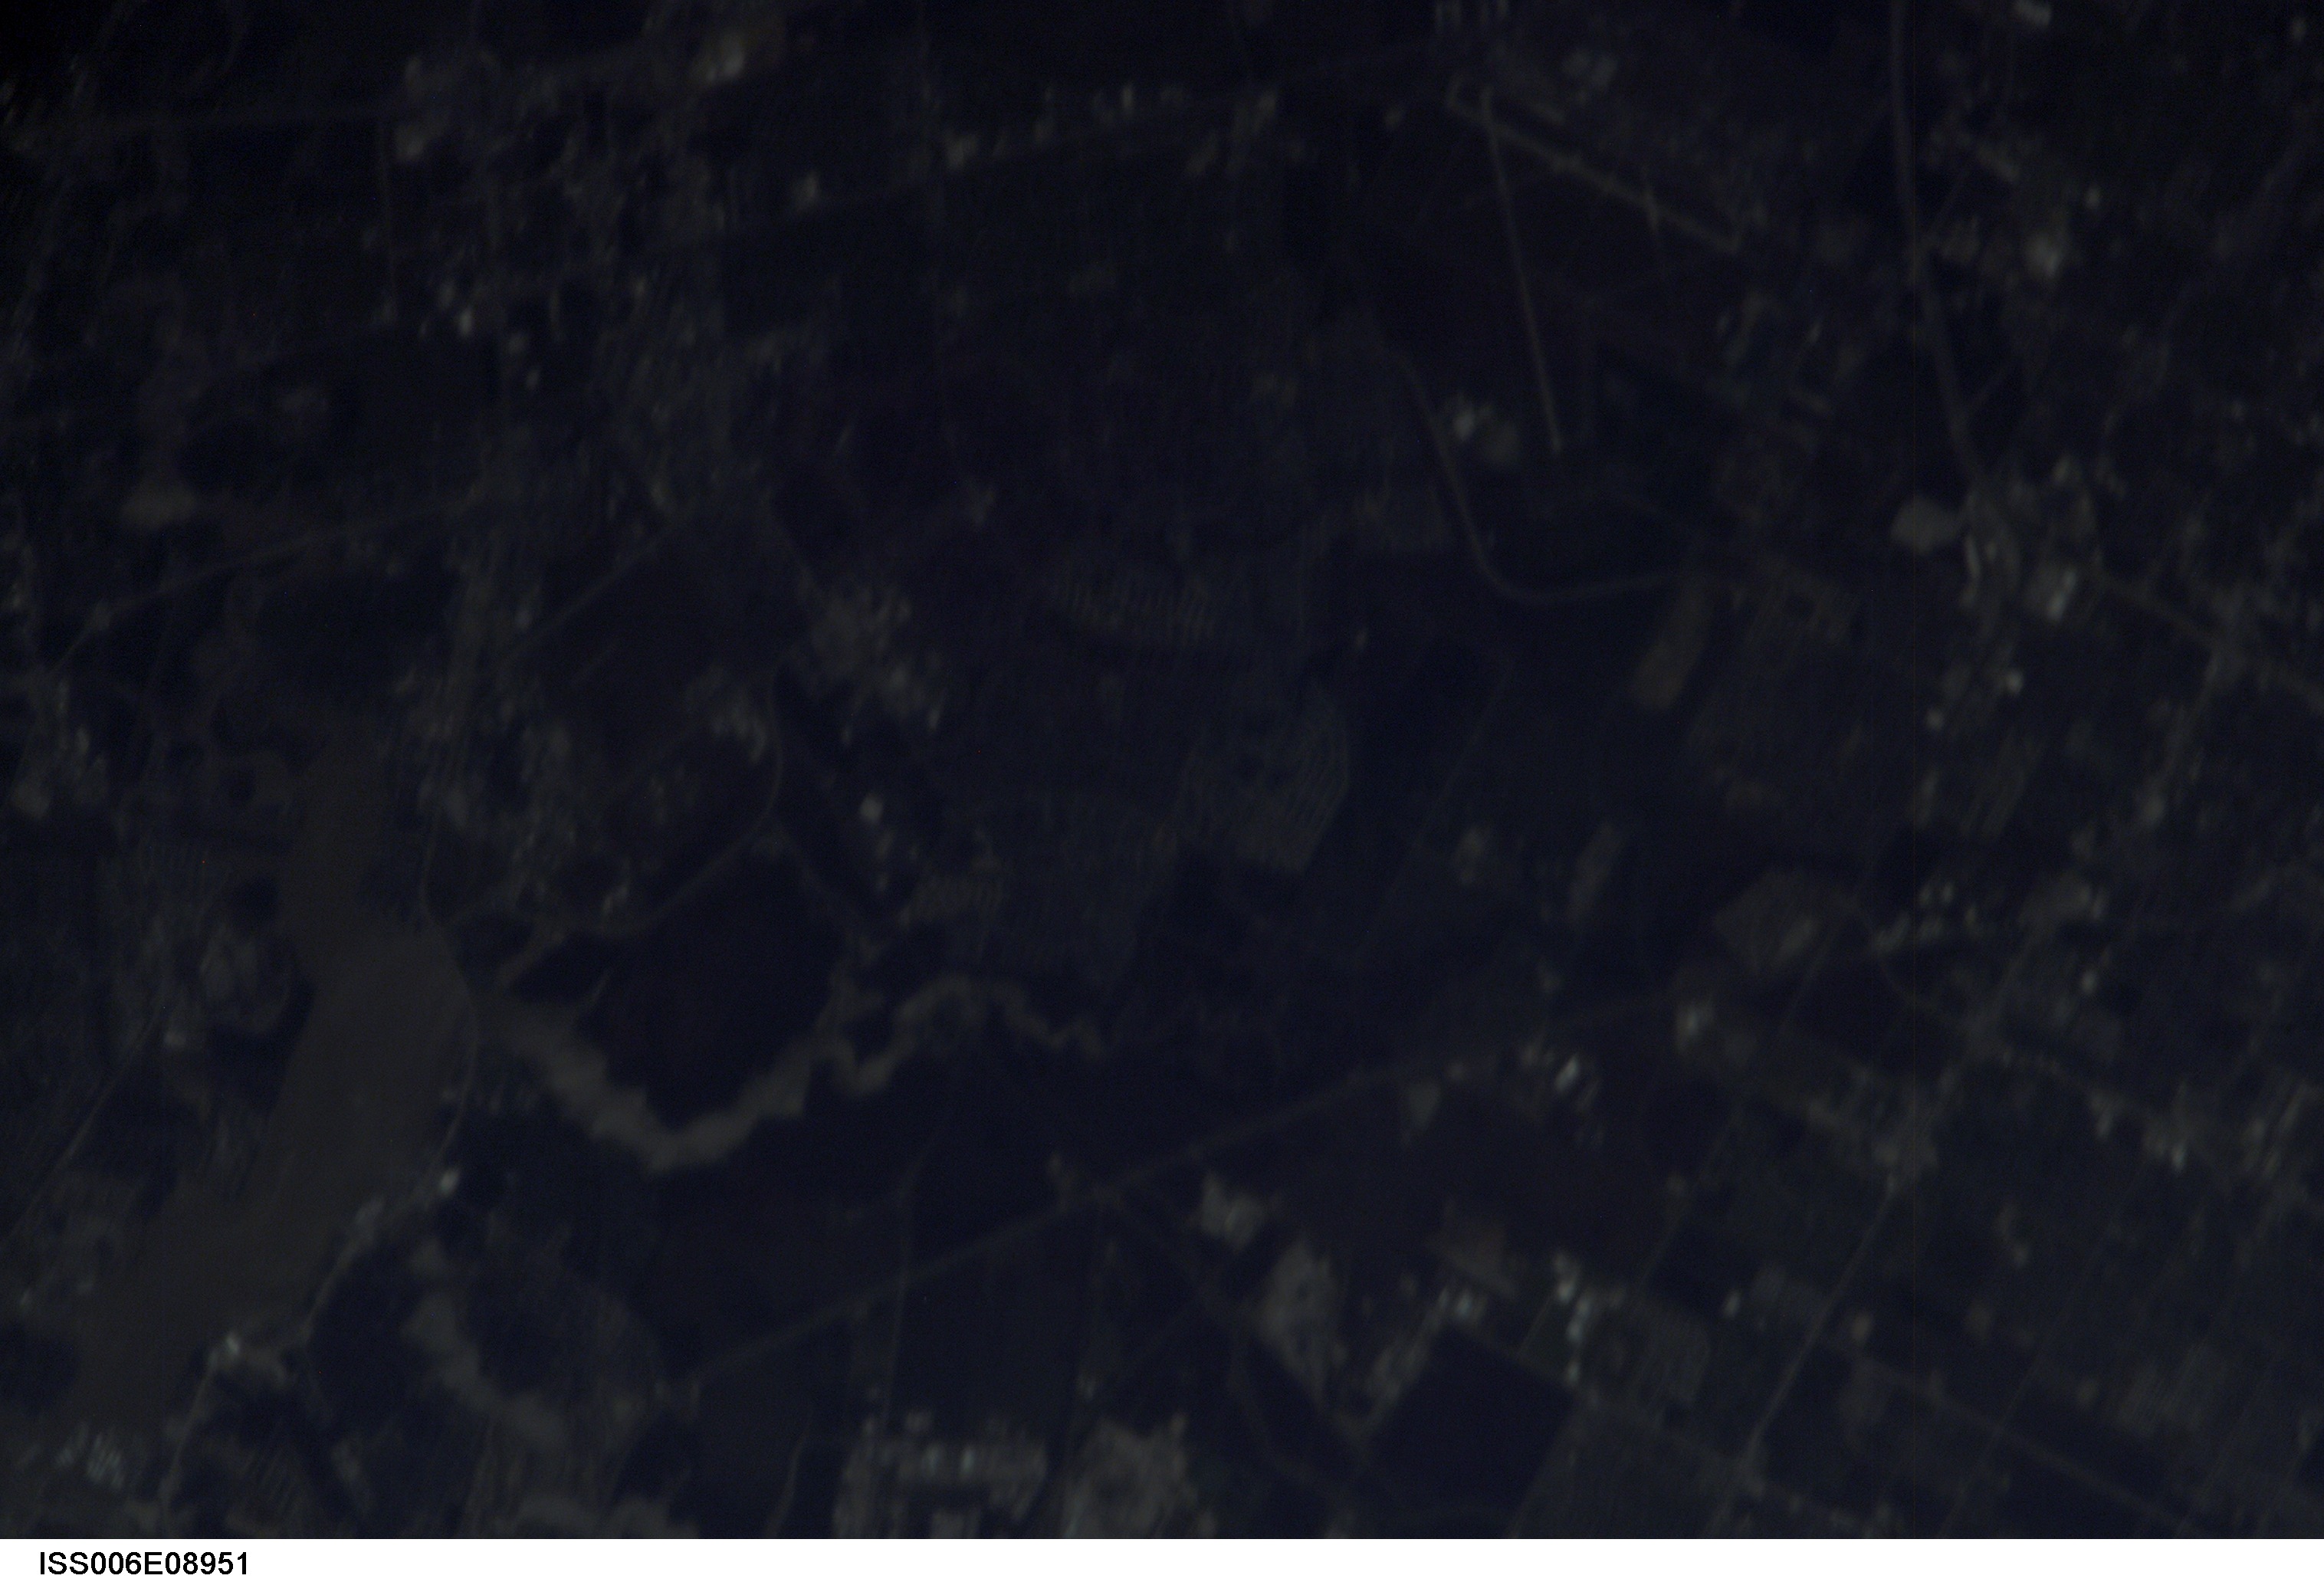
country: USA-TEXAS
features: ELLINGTON FIELD, JSC
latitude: 29.5
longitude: -95.0
